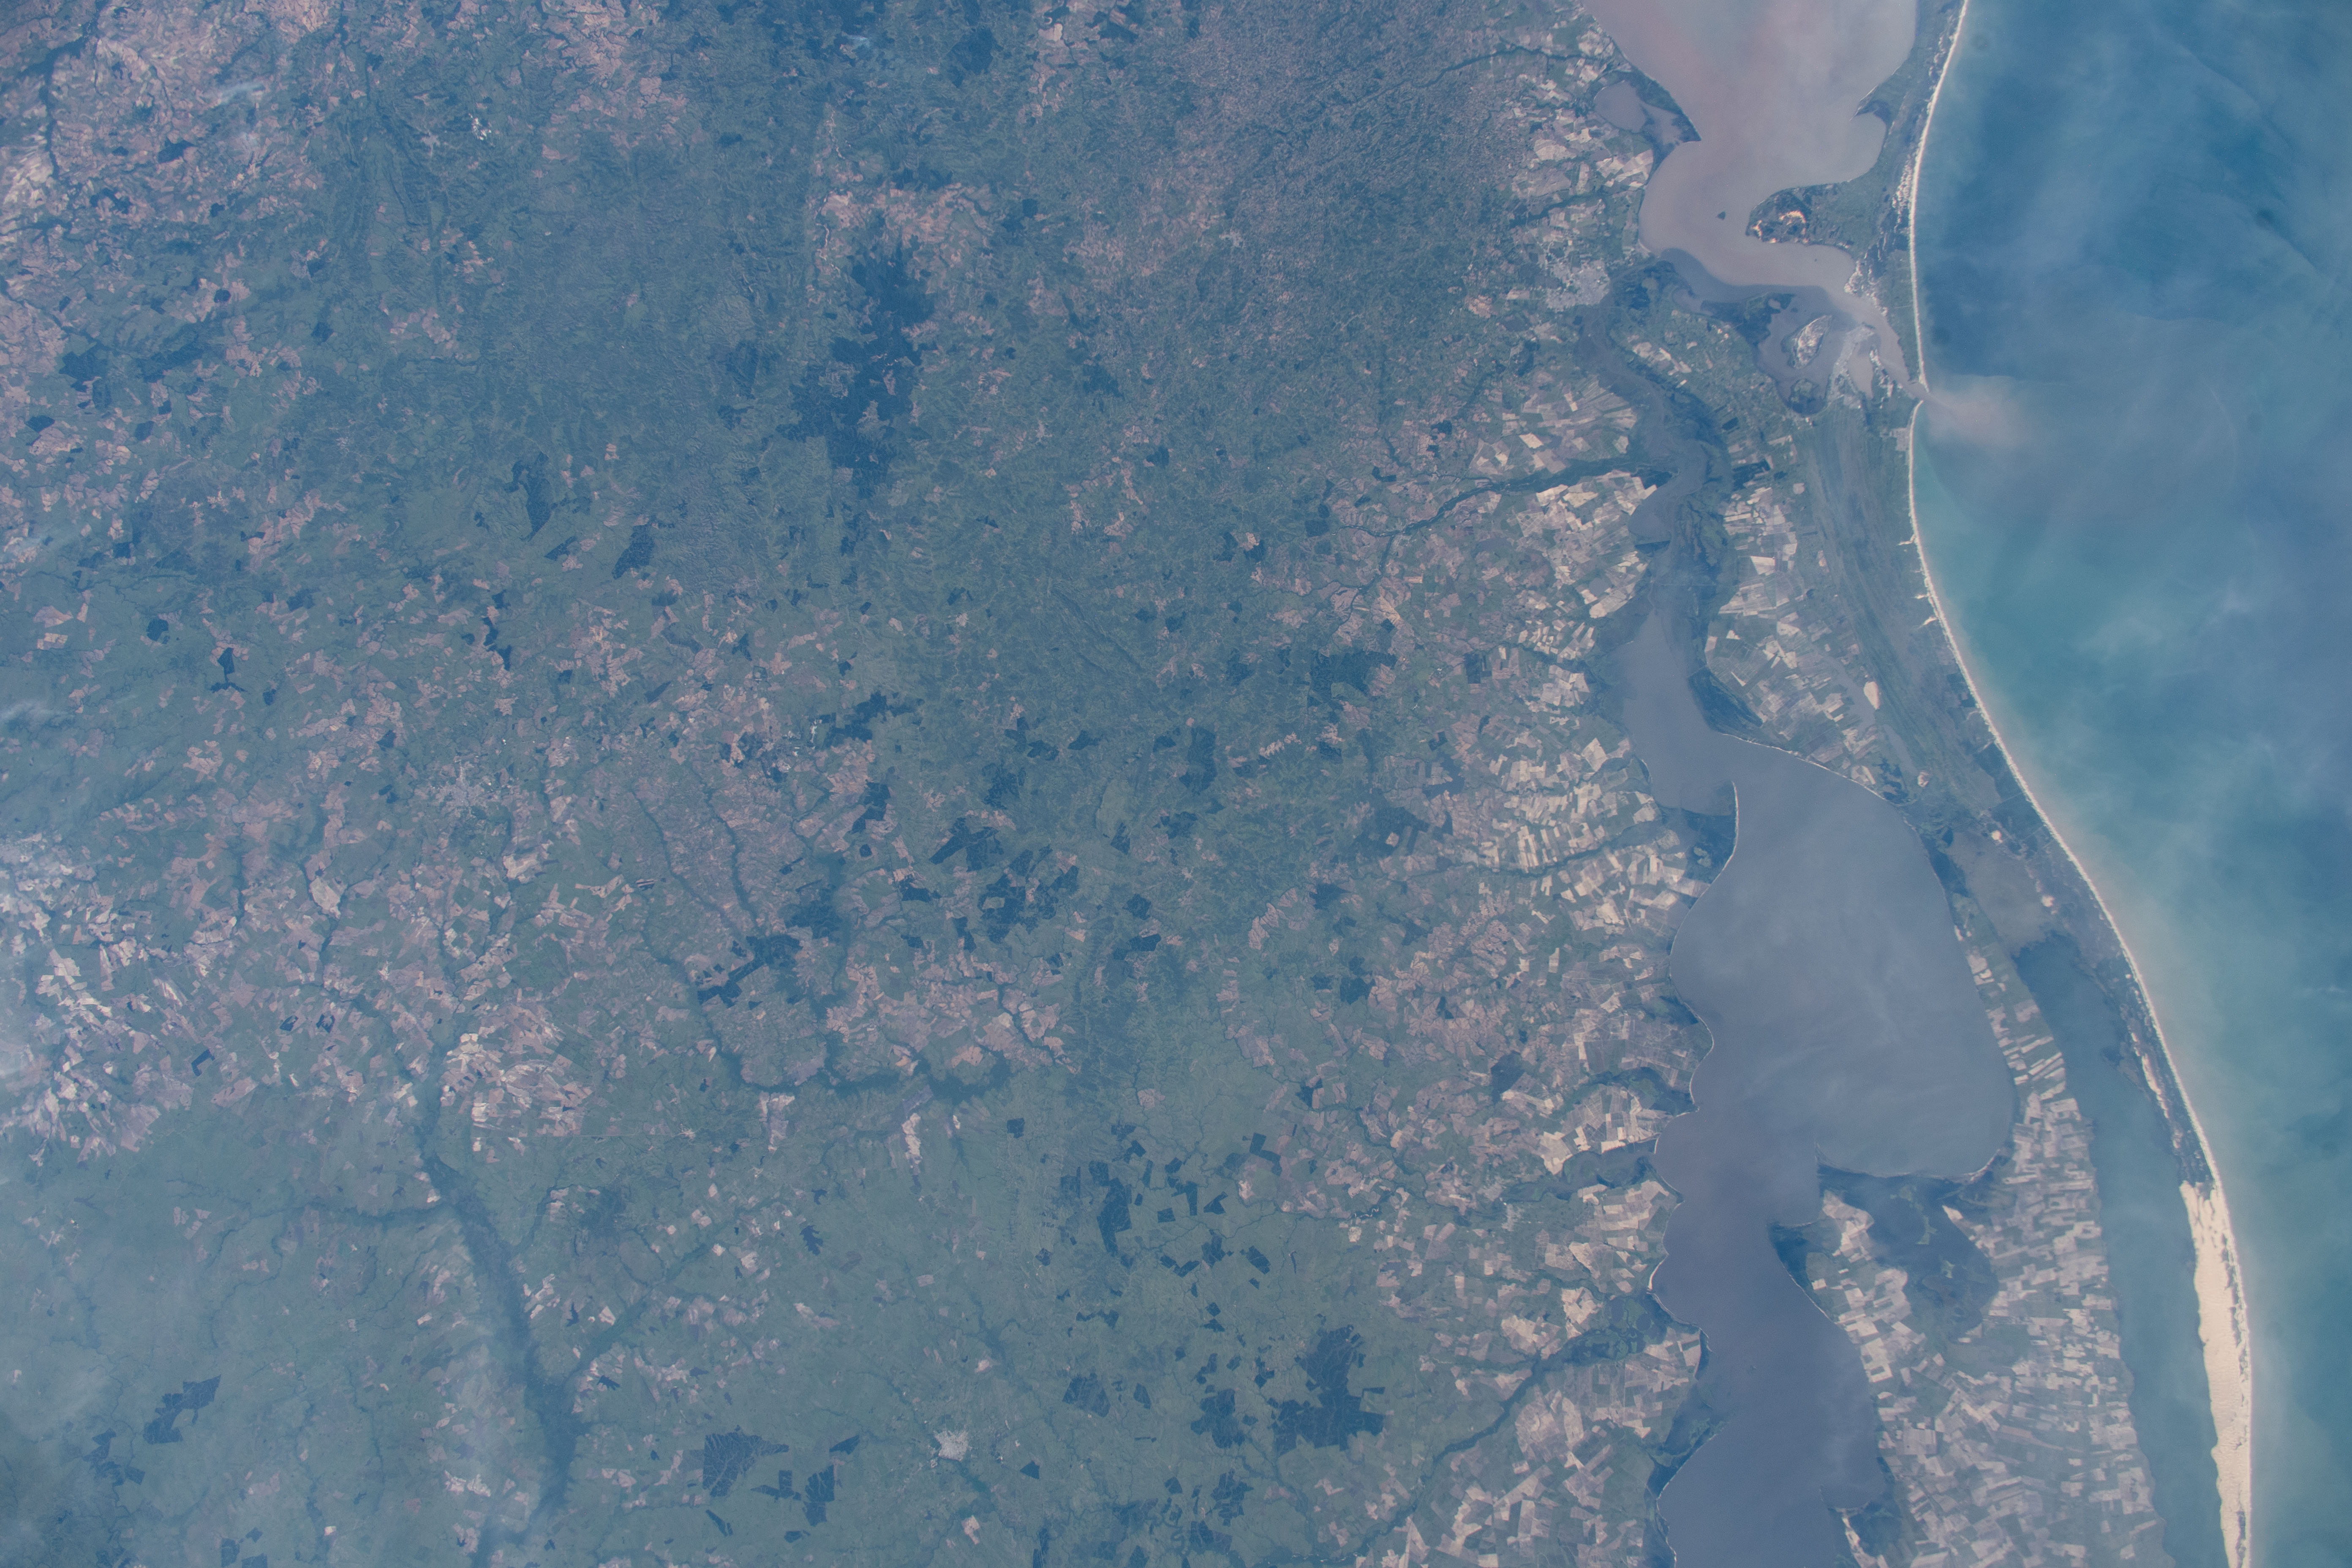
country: BRAZIL
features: LAGOA MIRIM, LAGOA MANGUEIRA, LAGOA DOS PATOS
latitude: -32.0
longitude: -53.0
